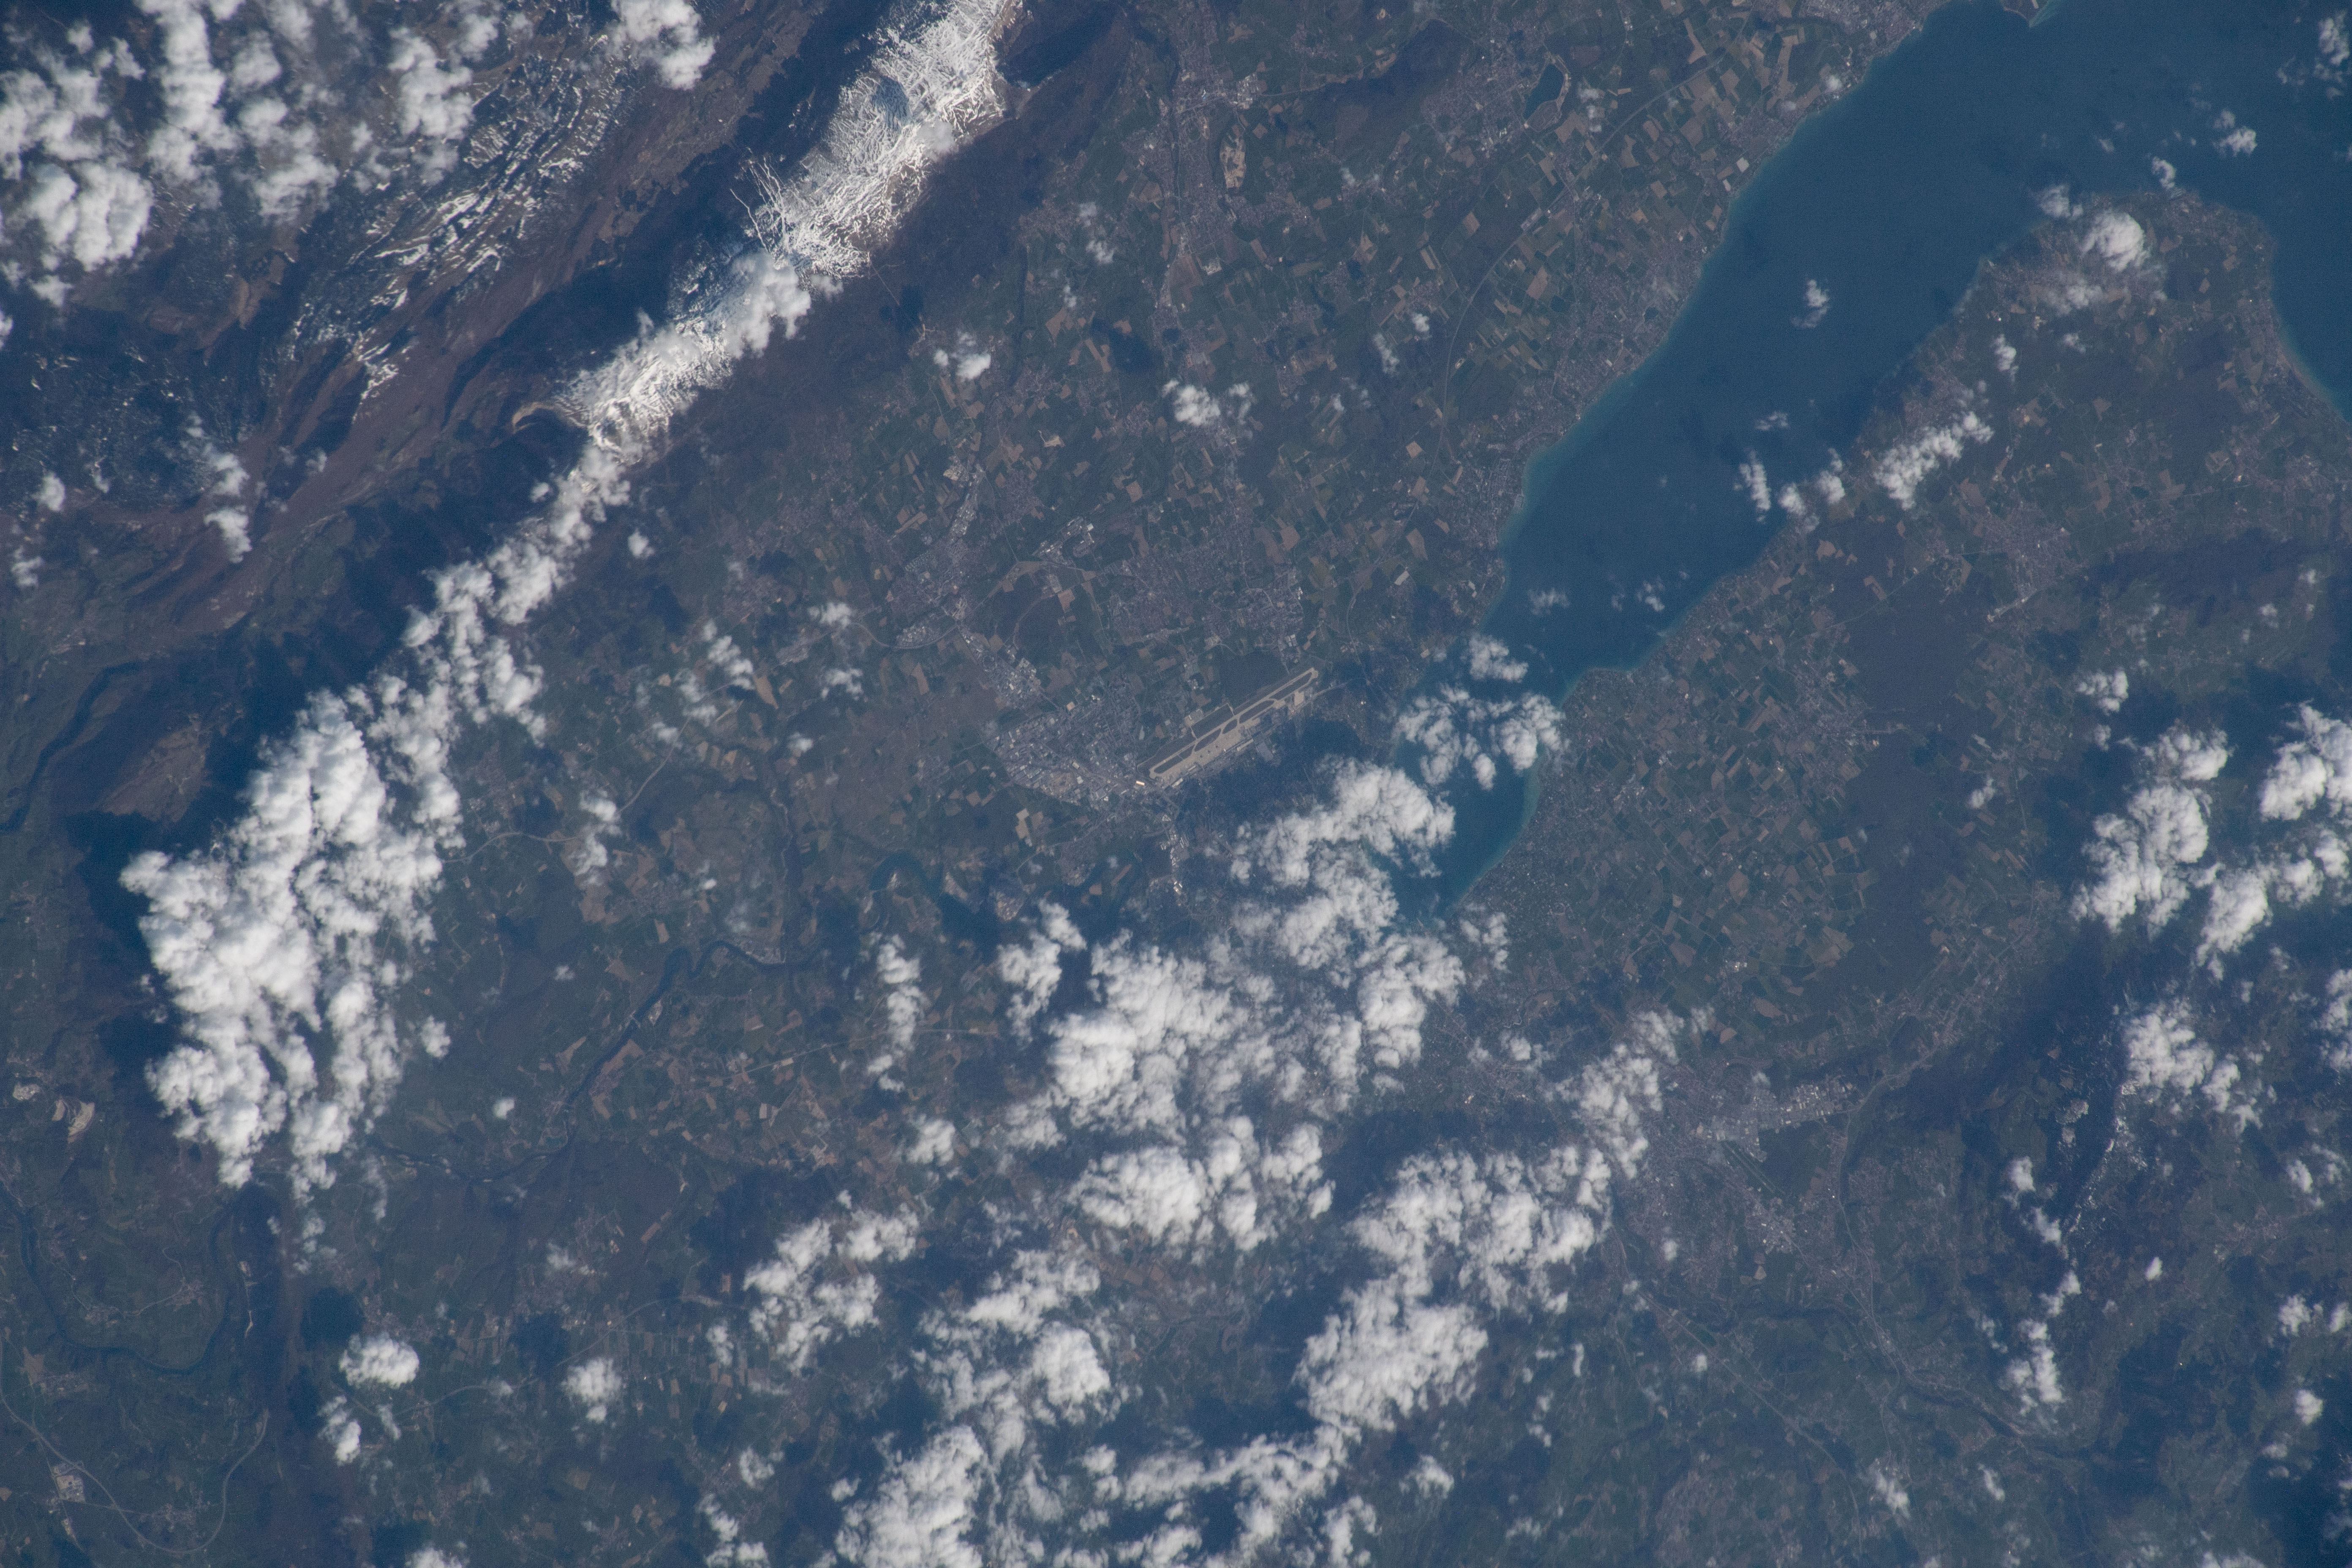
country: SWITZERLAND
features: LAKE GENEVA, GENEVA AIRPORT, AGRICULTURE
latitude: 46.3
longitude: 6.2
